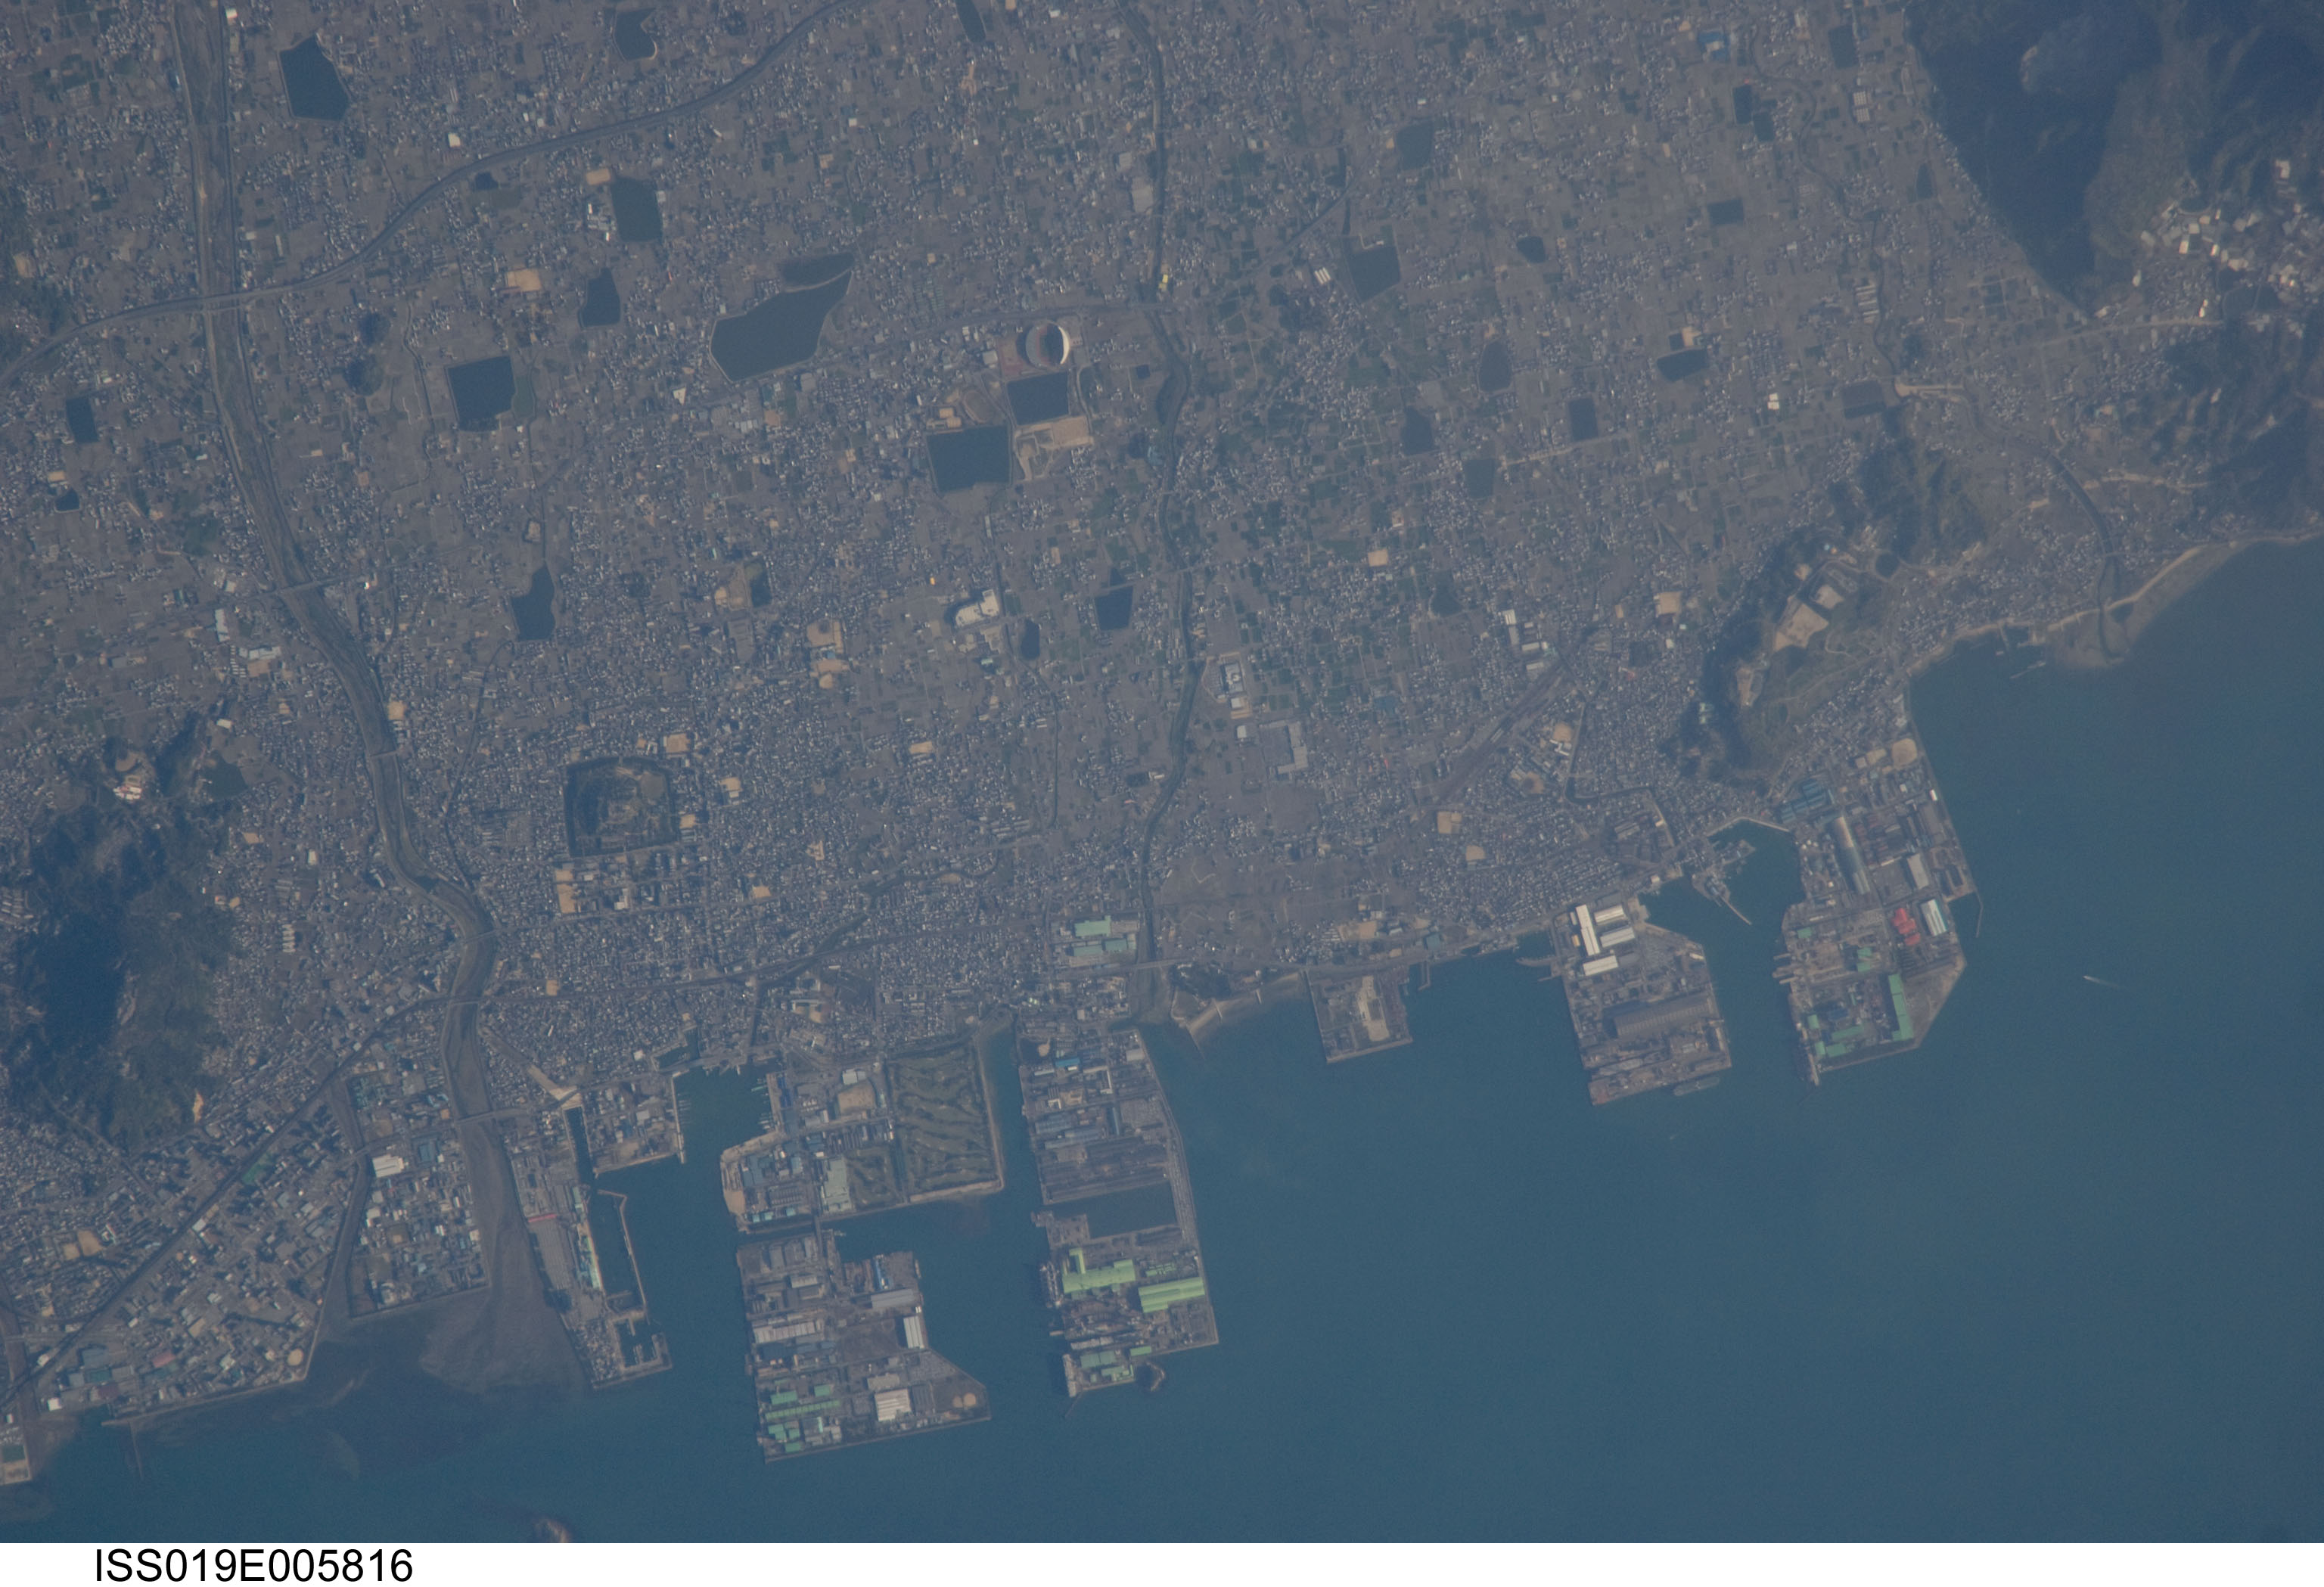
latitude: 34.2
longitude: 133.8
